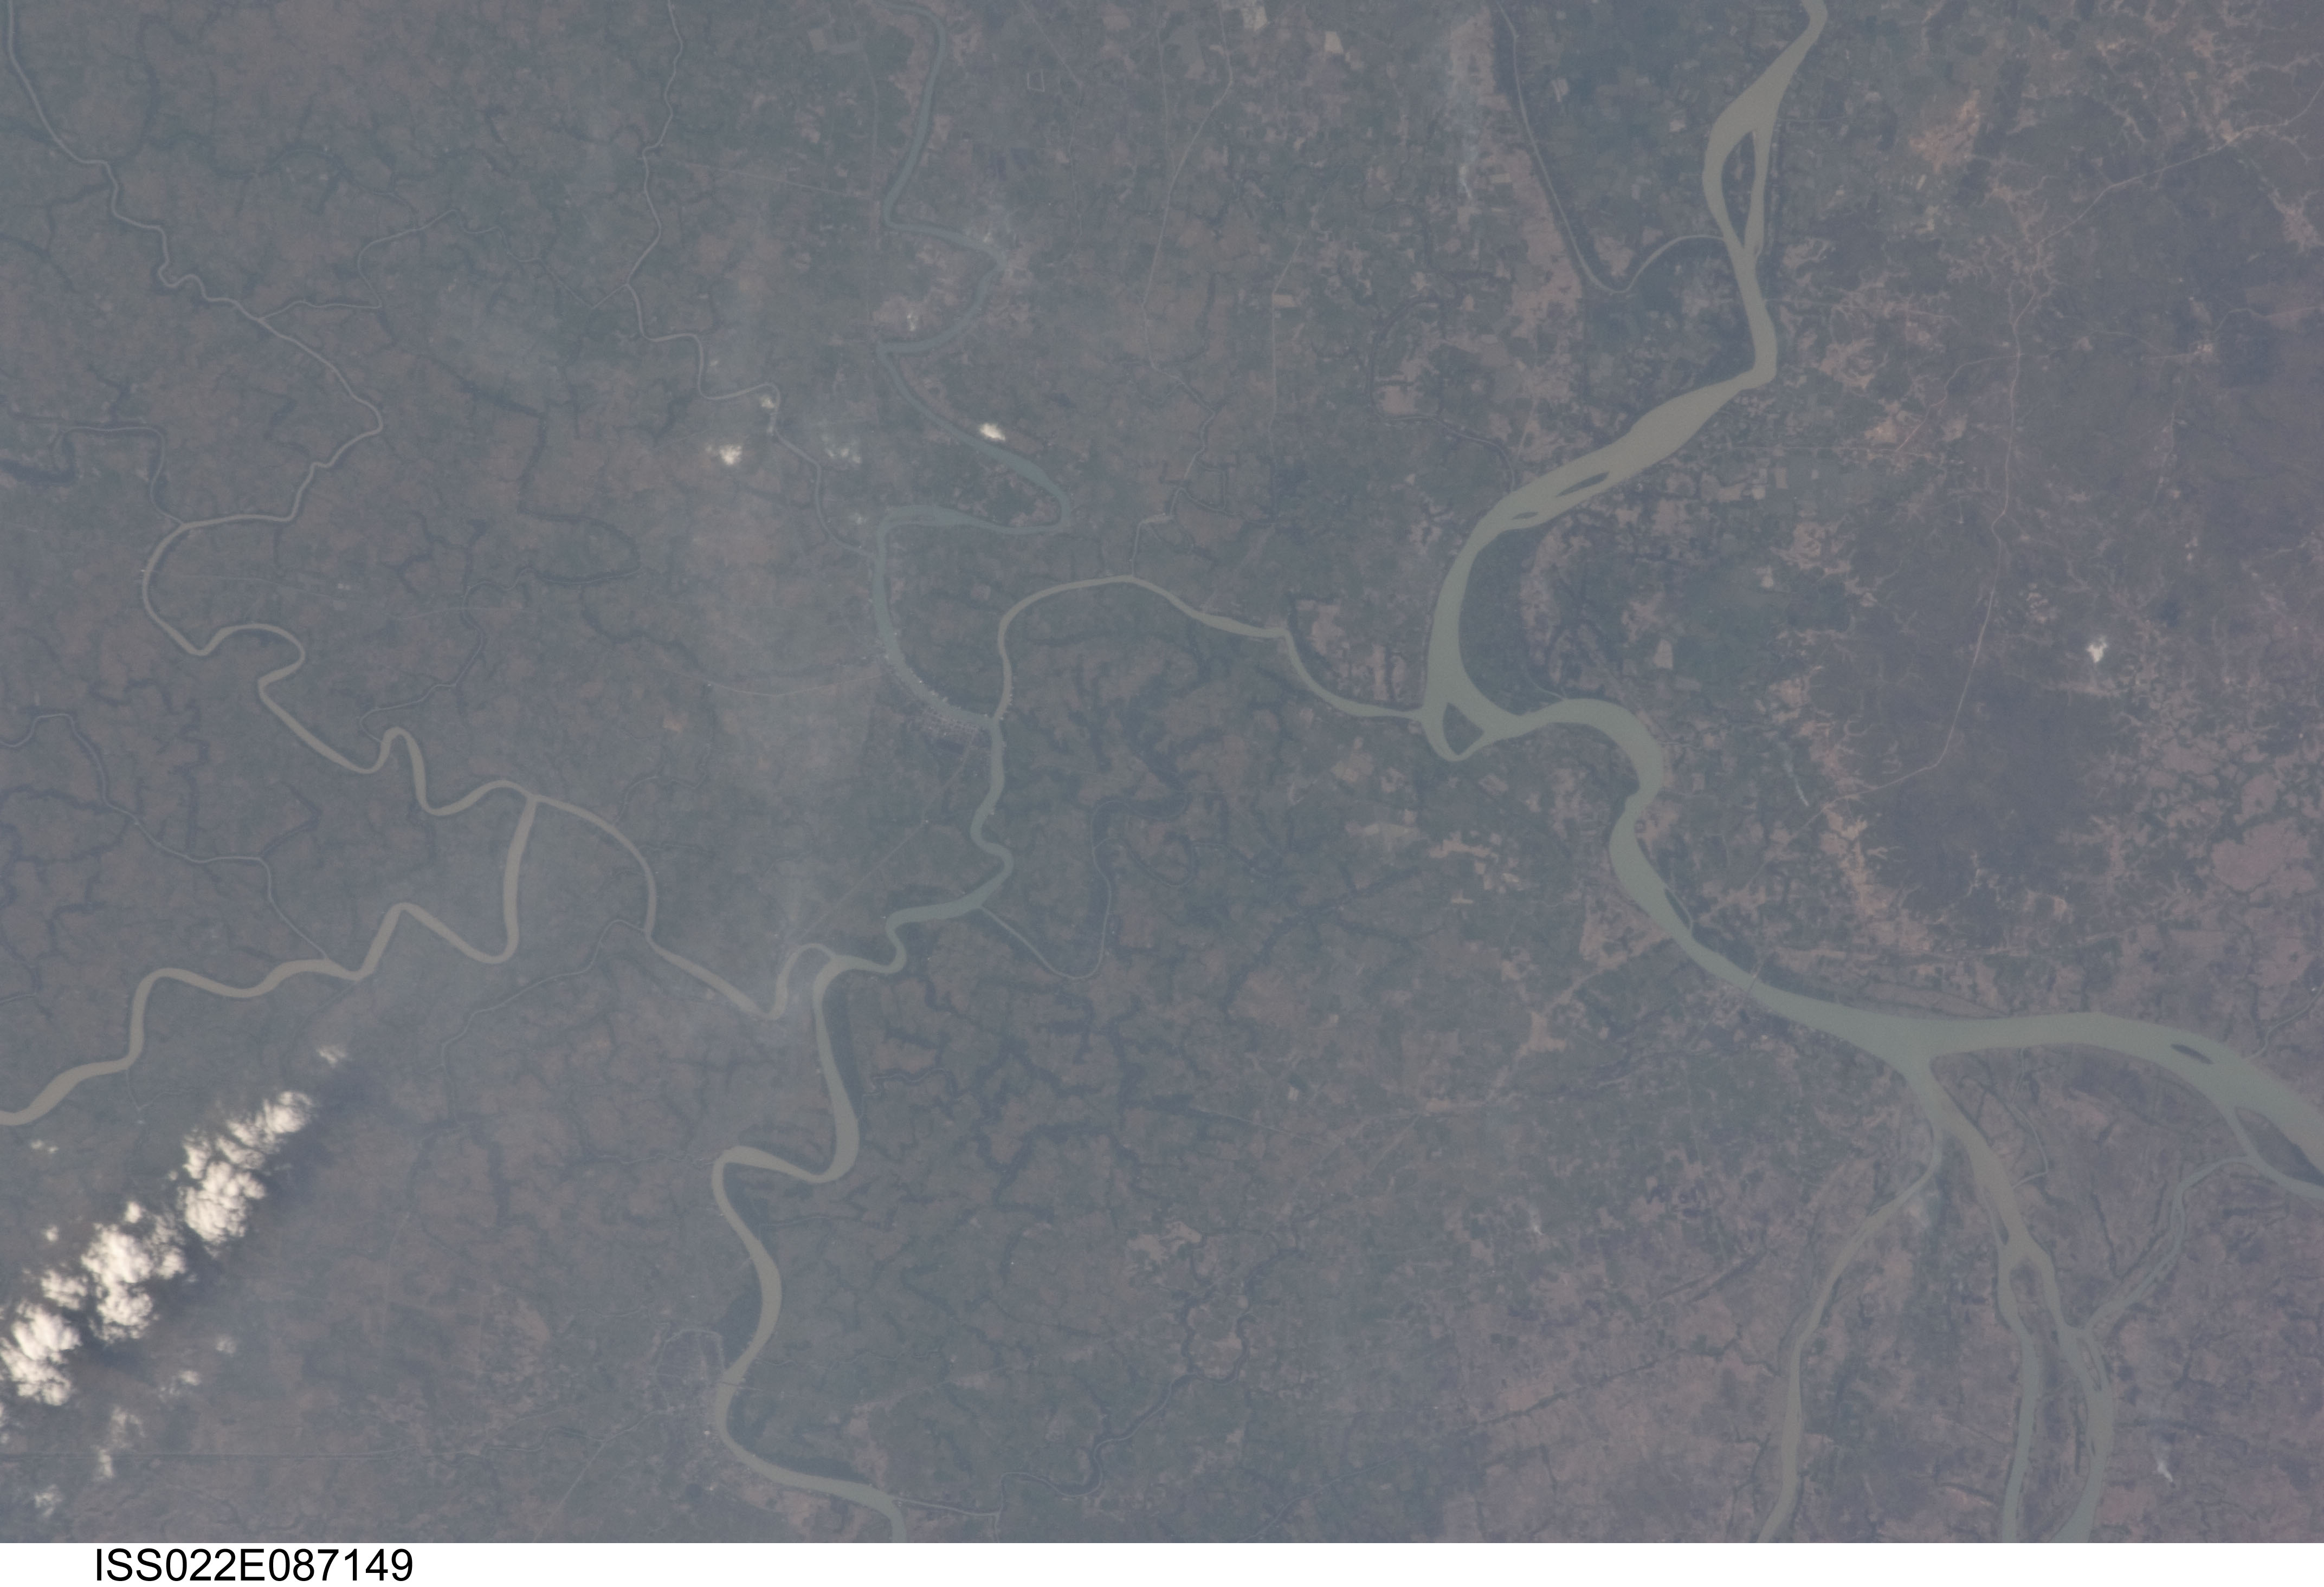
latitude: 16.4
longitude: 95.8
